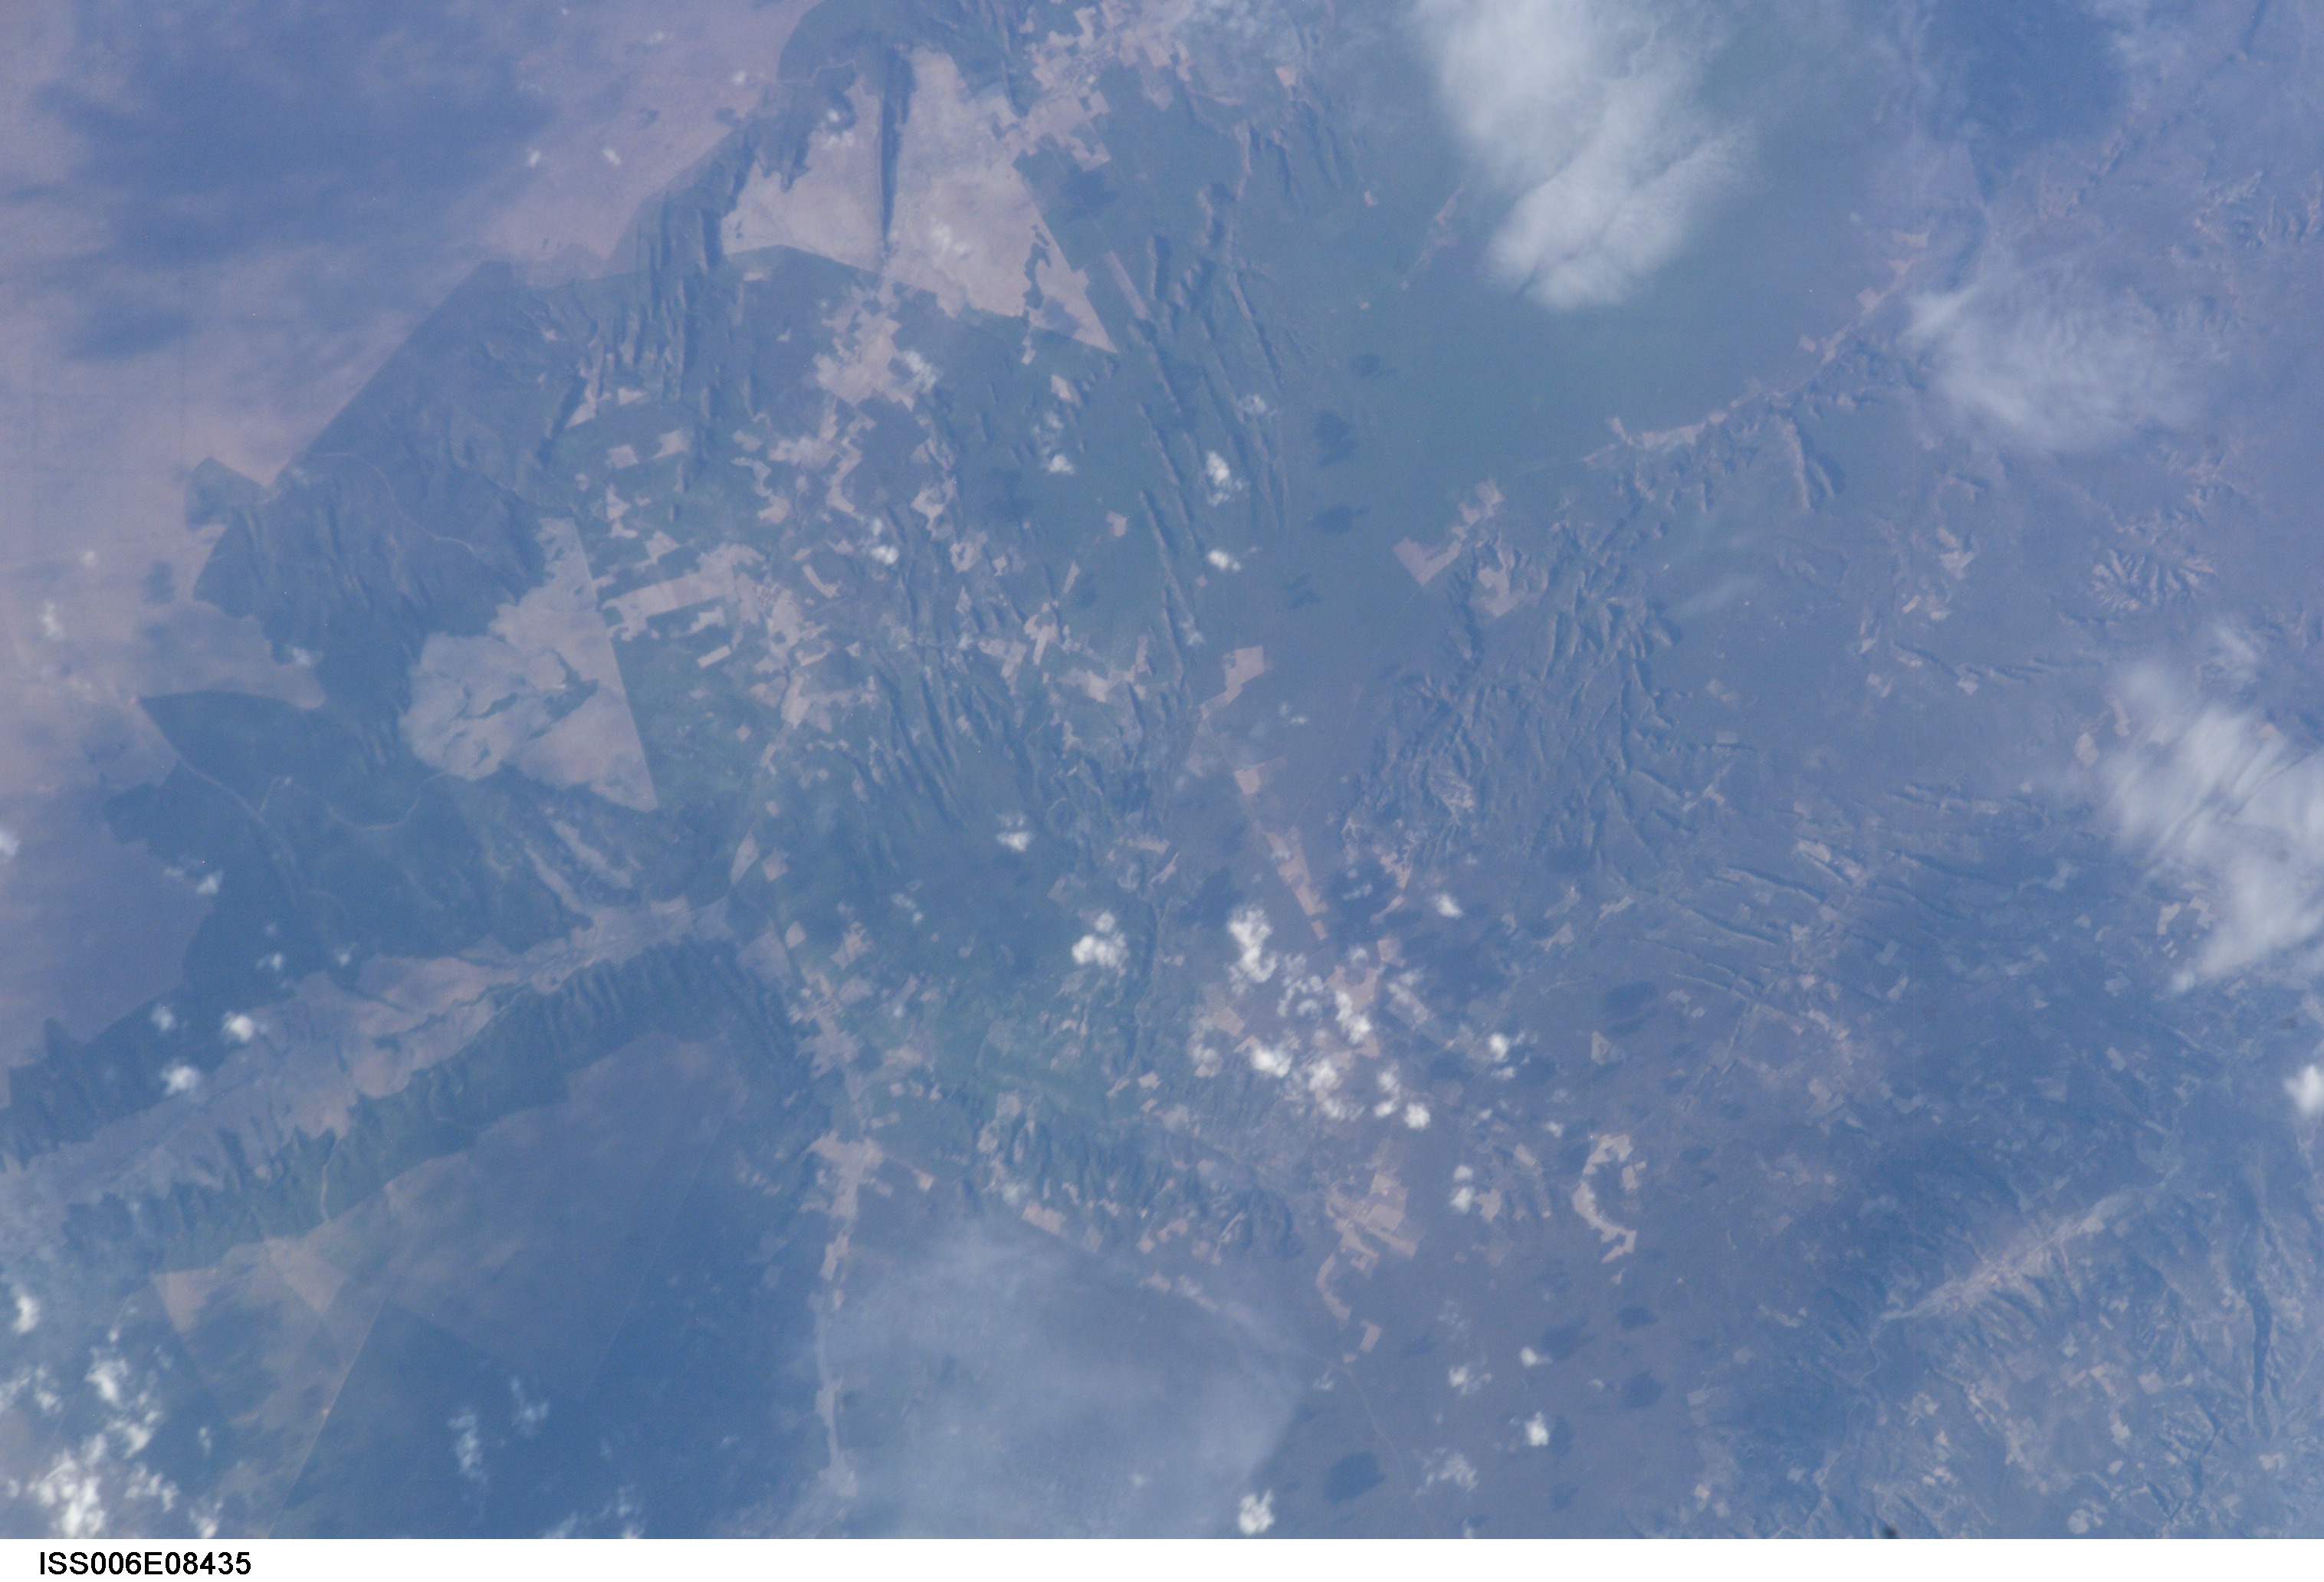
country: BRAZIL
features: DEFORESTATION, AGRICULTURE
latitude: -6.5
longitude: -41.0
